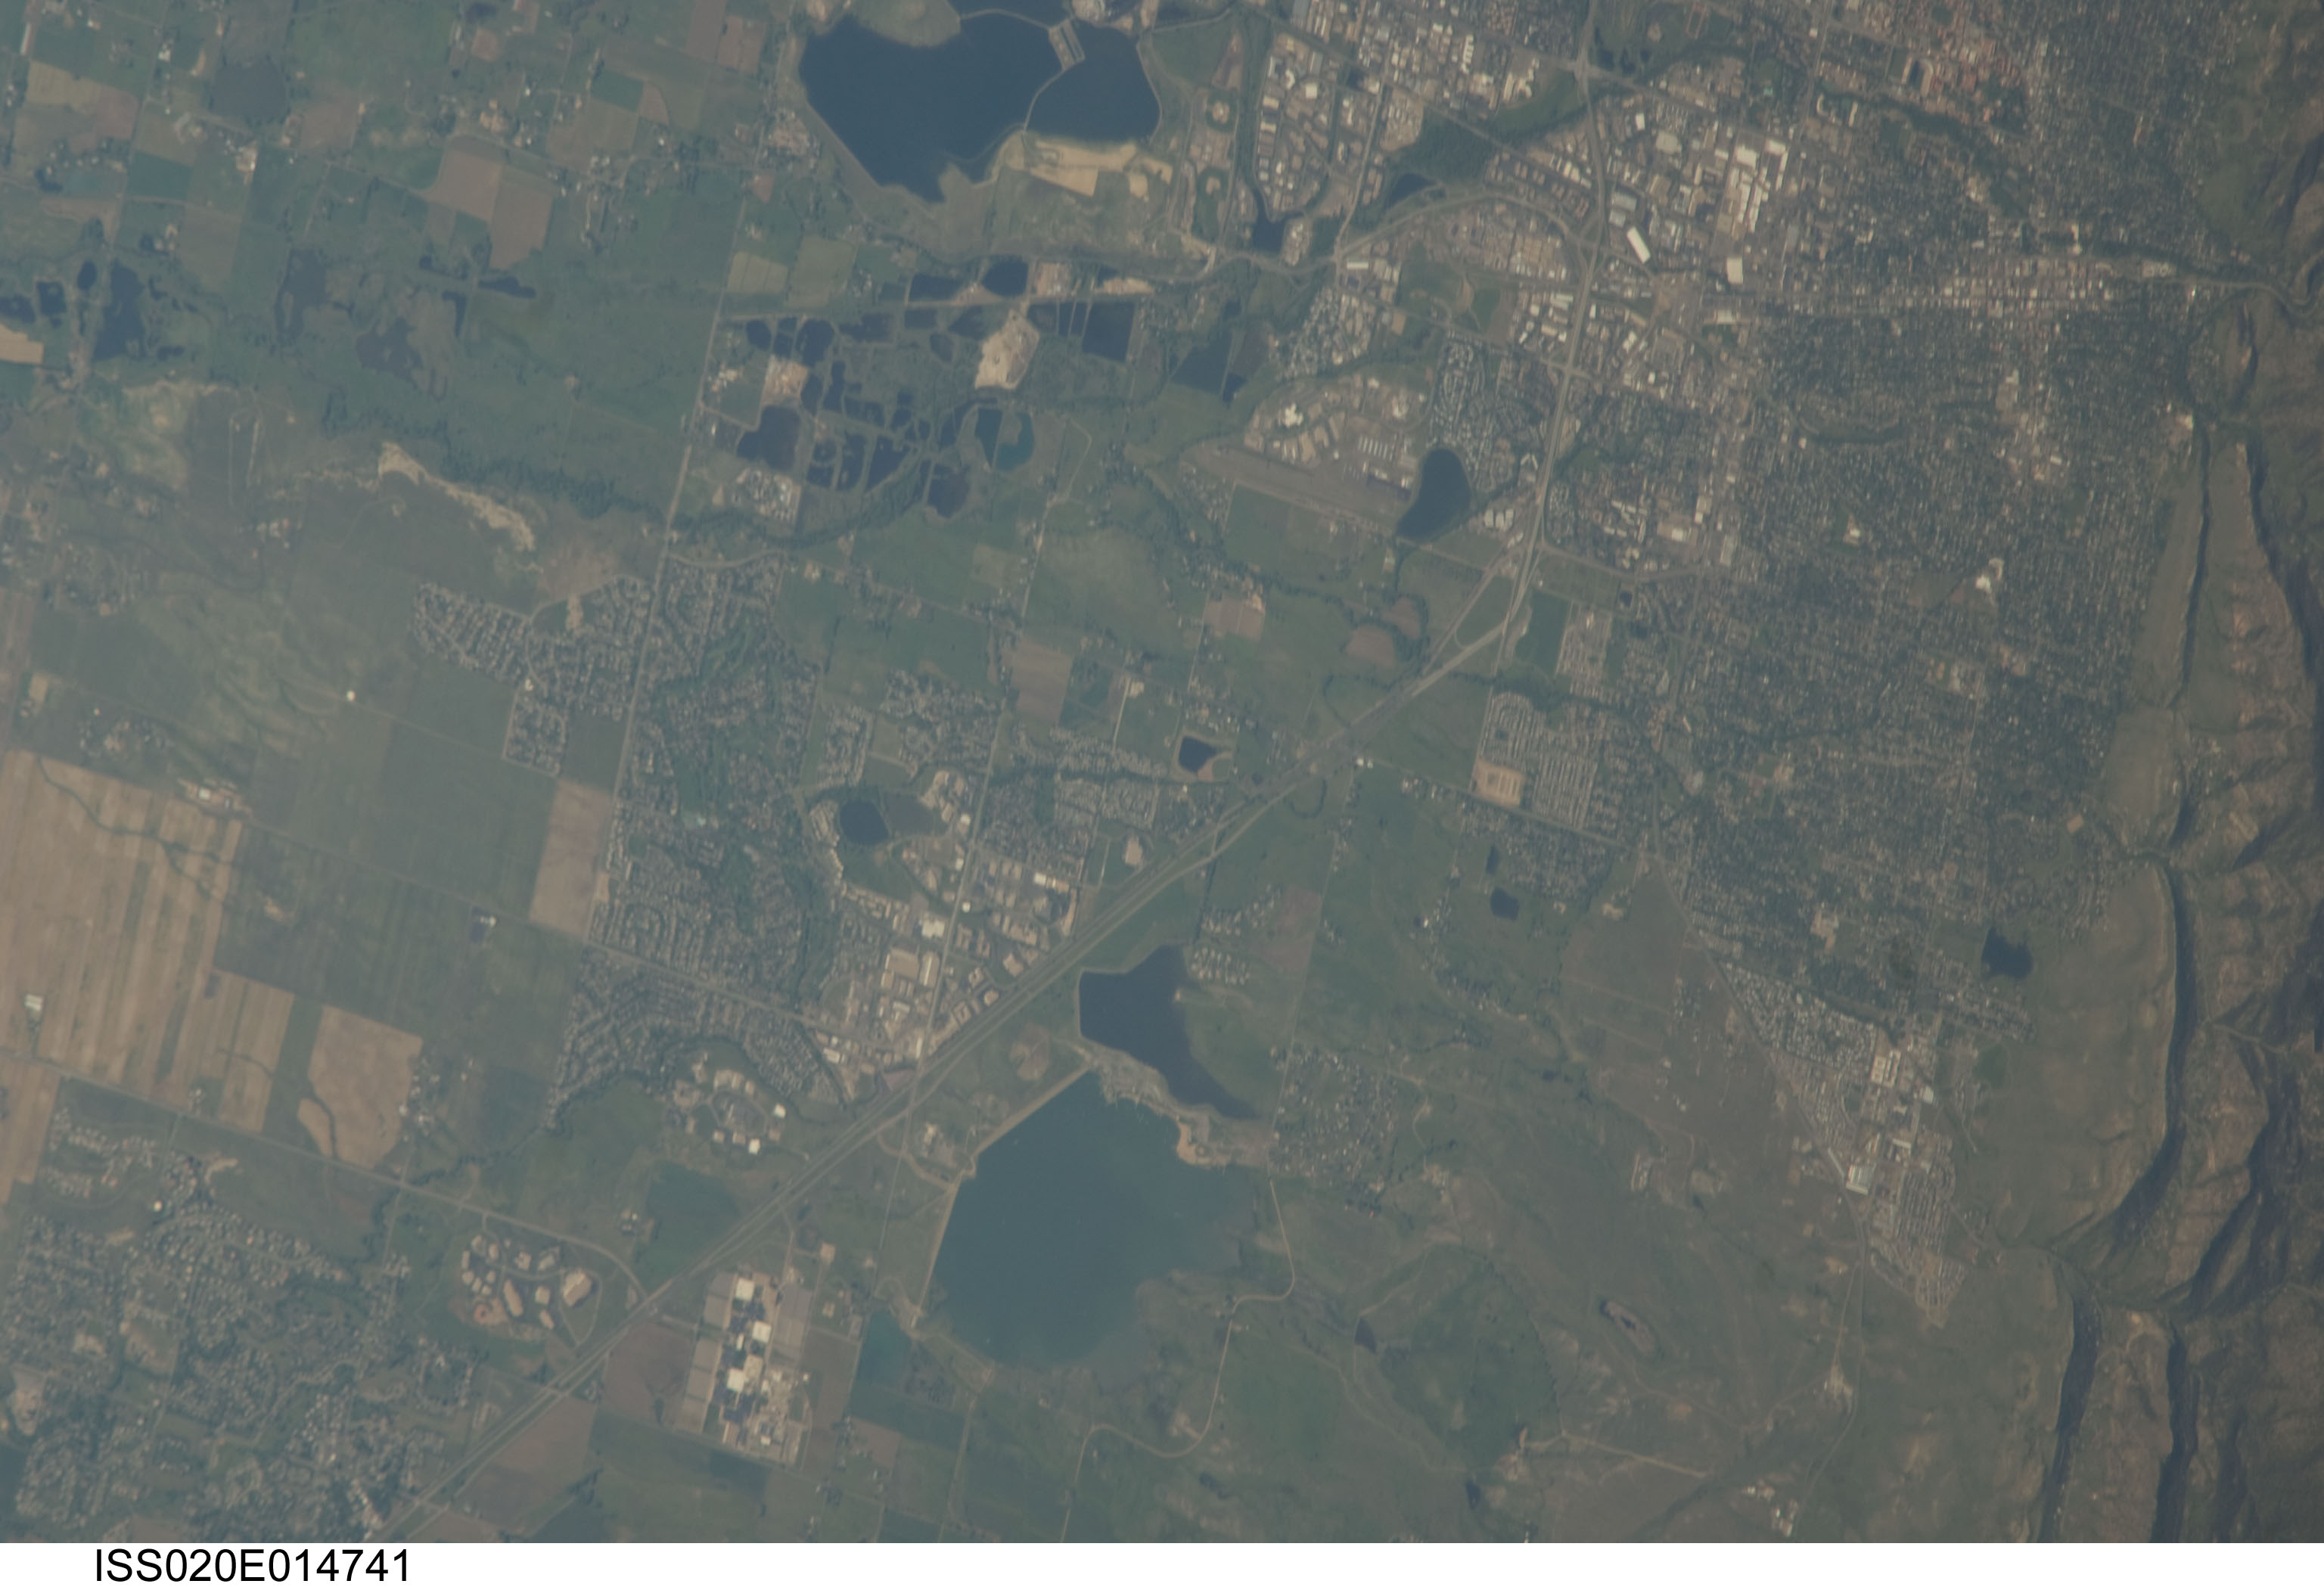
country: USA-COLORADO
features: LEGGET OWEN RESERVOIR,BOULDER CO,BOULDER MUNICIPAL AIRPORT (KBDU),SIX MILE RESERVOIR,BOULDER RESERVOIR,BOULDER COLORADO,HAYDEN LAKE,NIWOT CO,MOUNTAINS,VALMONT RESERVOIR,DAM
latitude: 40.1
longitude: -105.2
